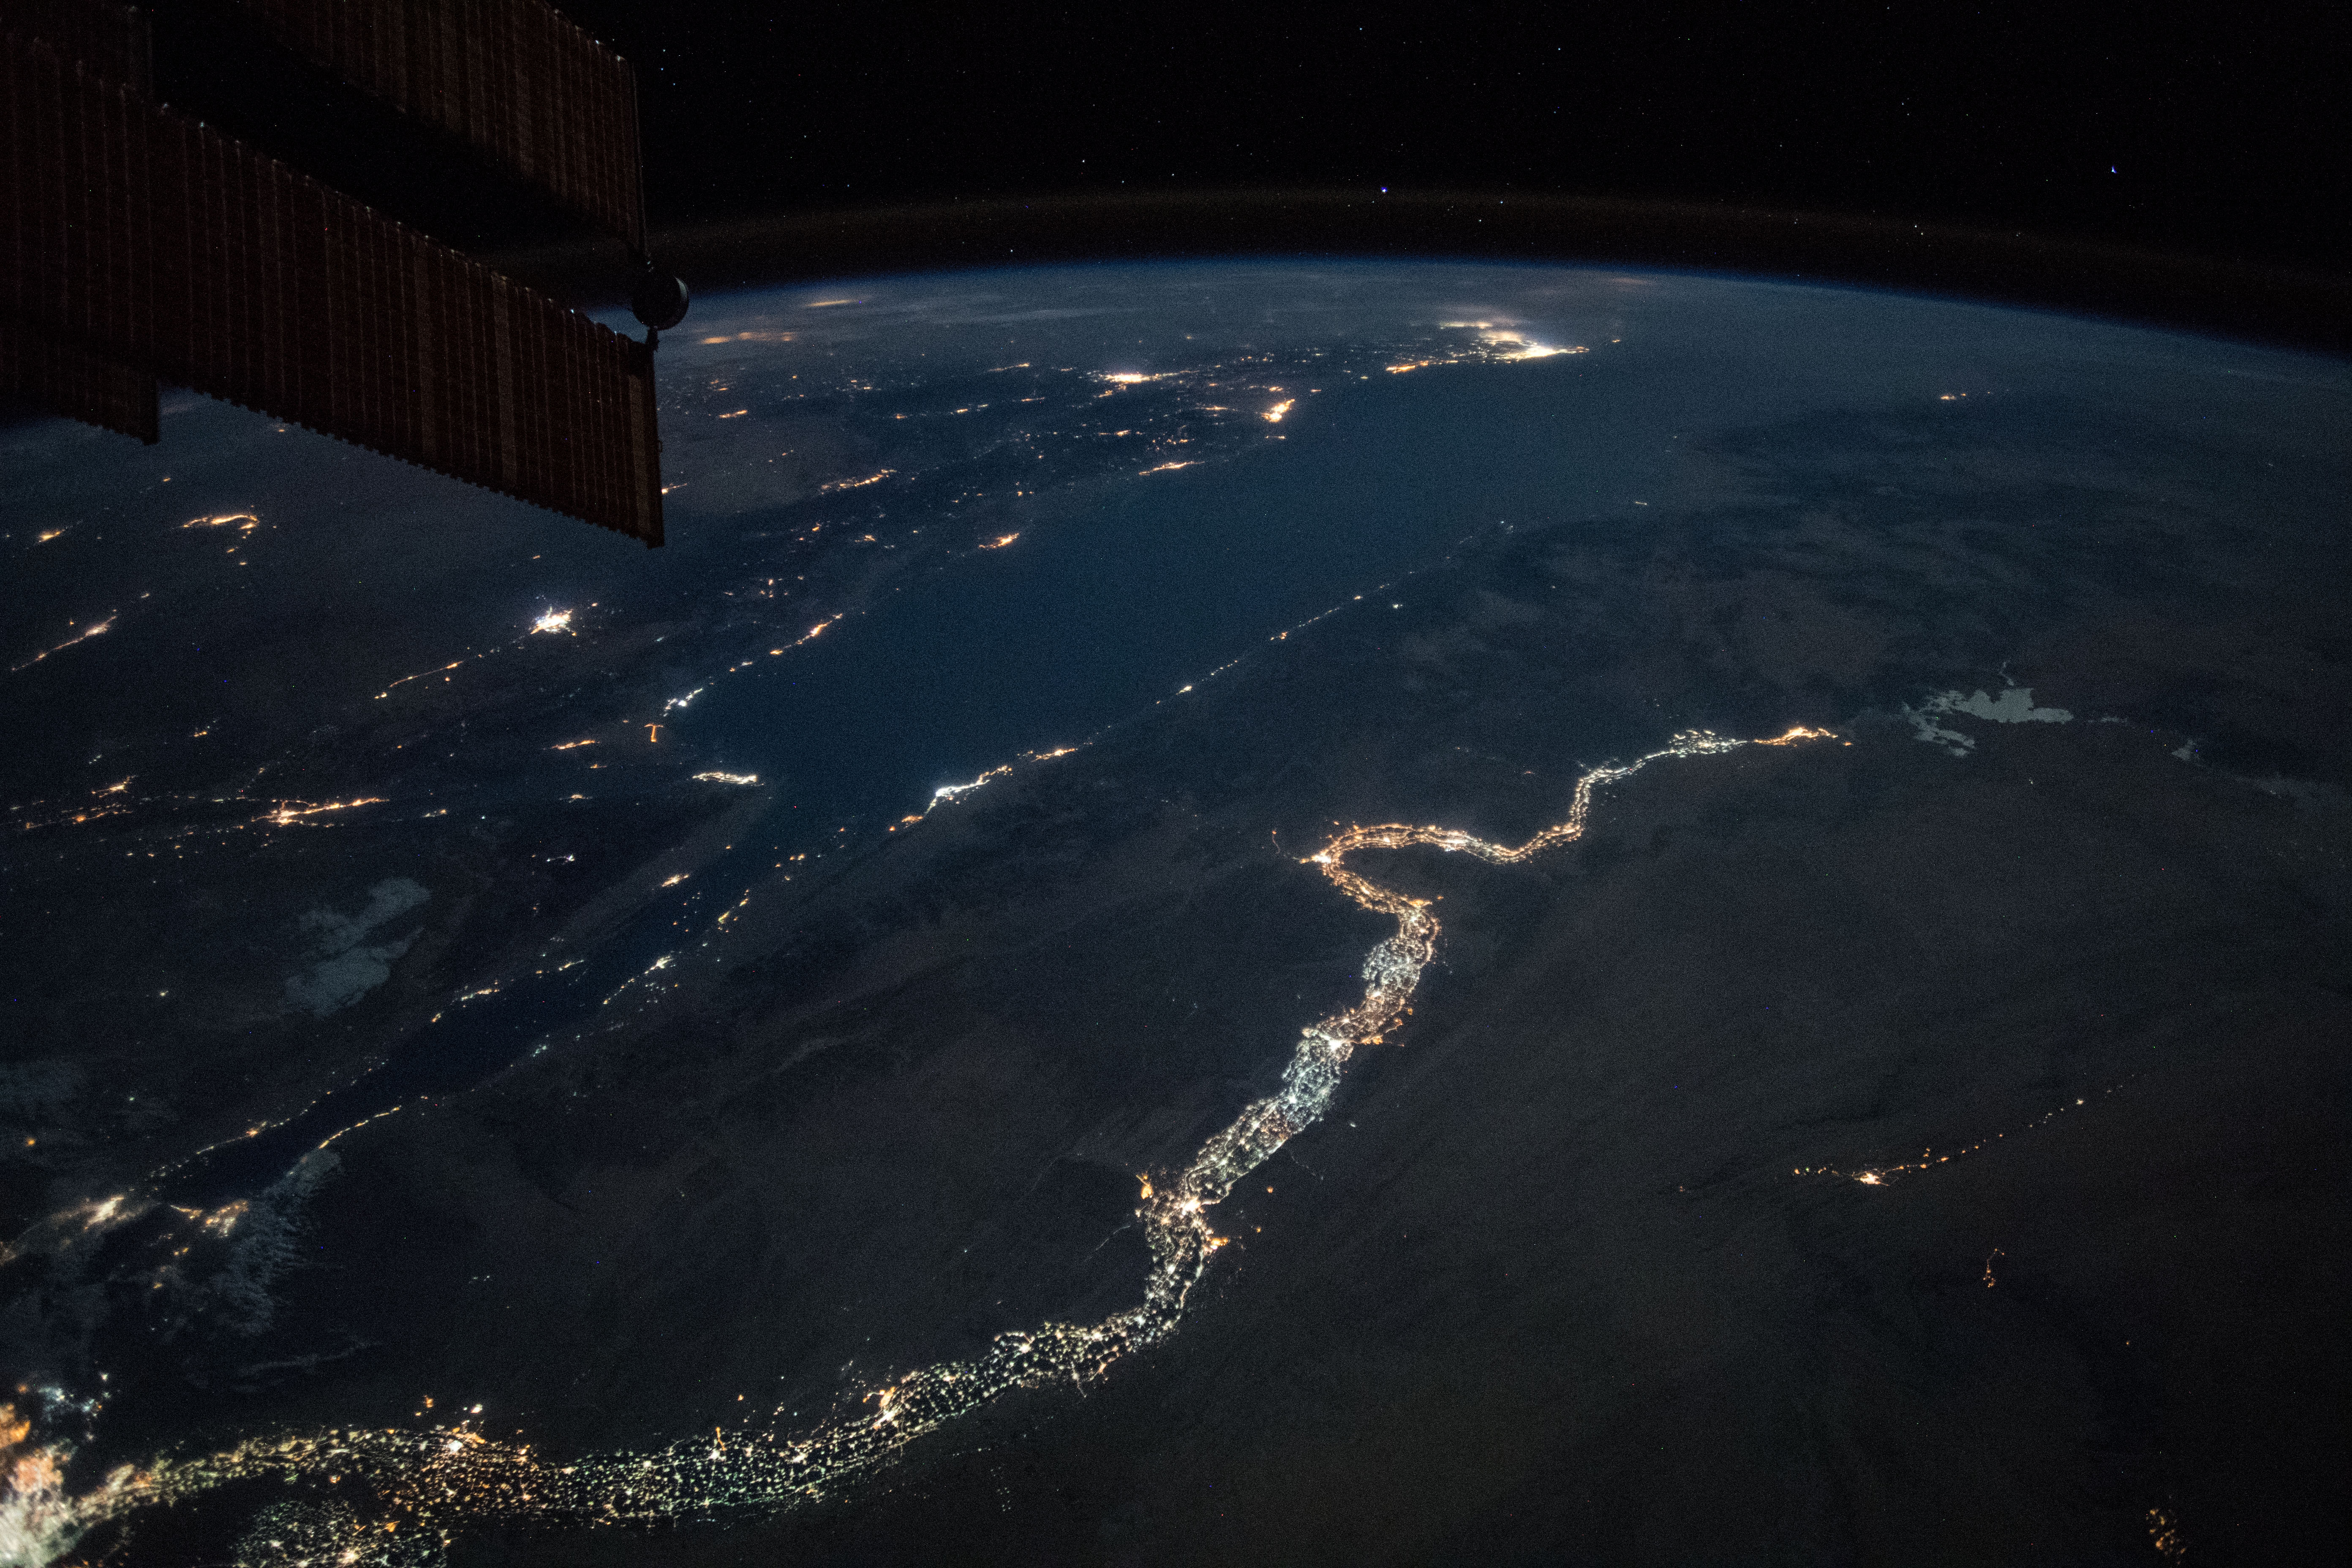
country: EGYPT
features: NILE RIVER, NUBIAN DESERT, NASSER LAKE, EASTER DESERT, RED SEA, GULF OF SUEZ, GULF OF AQABA, NIGHT, EARTH LIMB
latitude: 26.4
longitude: 32.8
